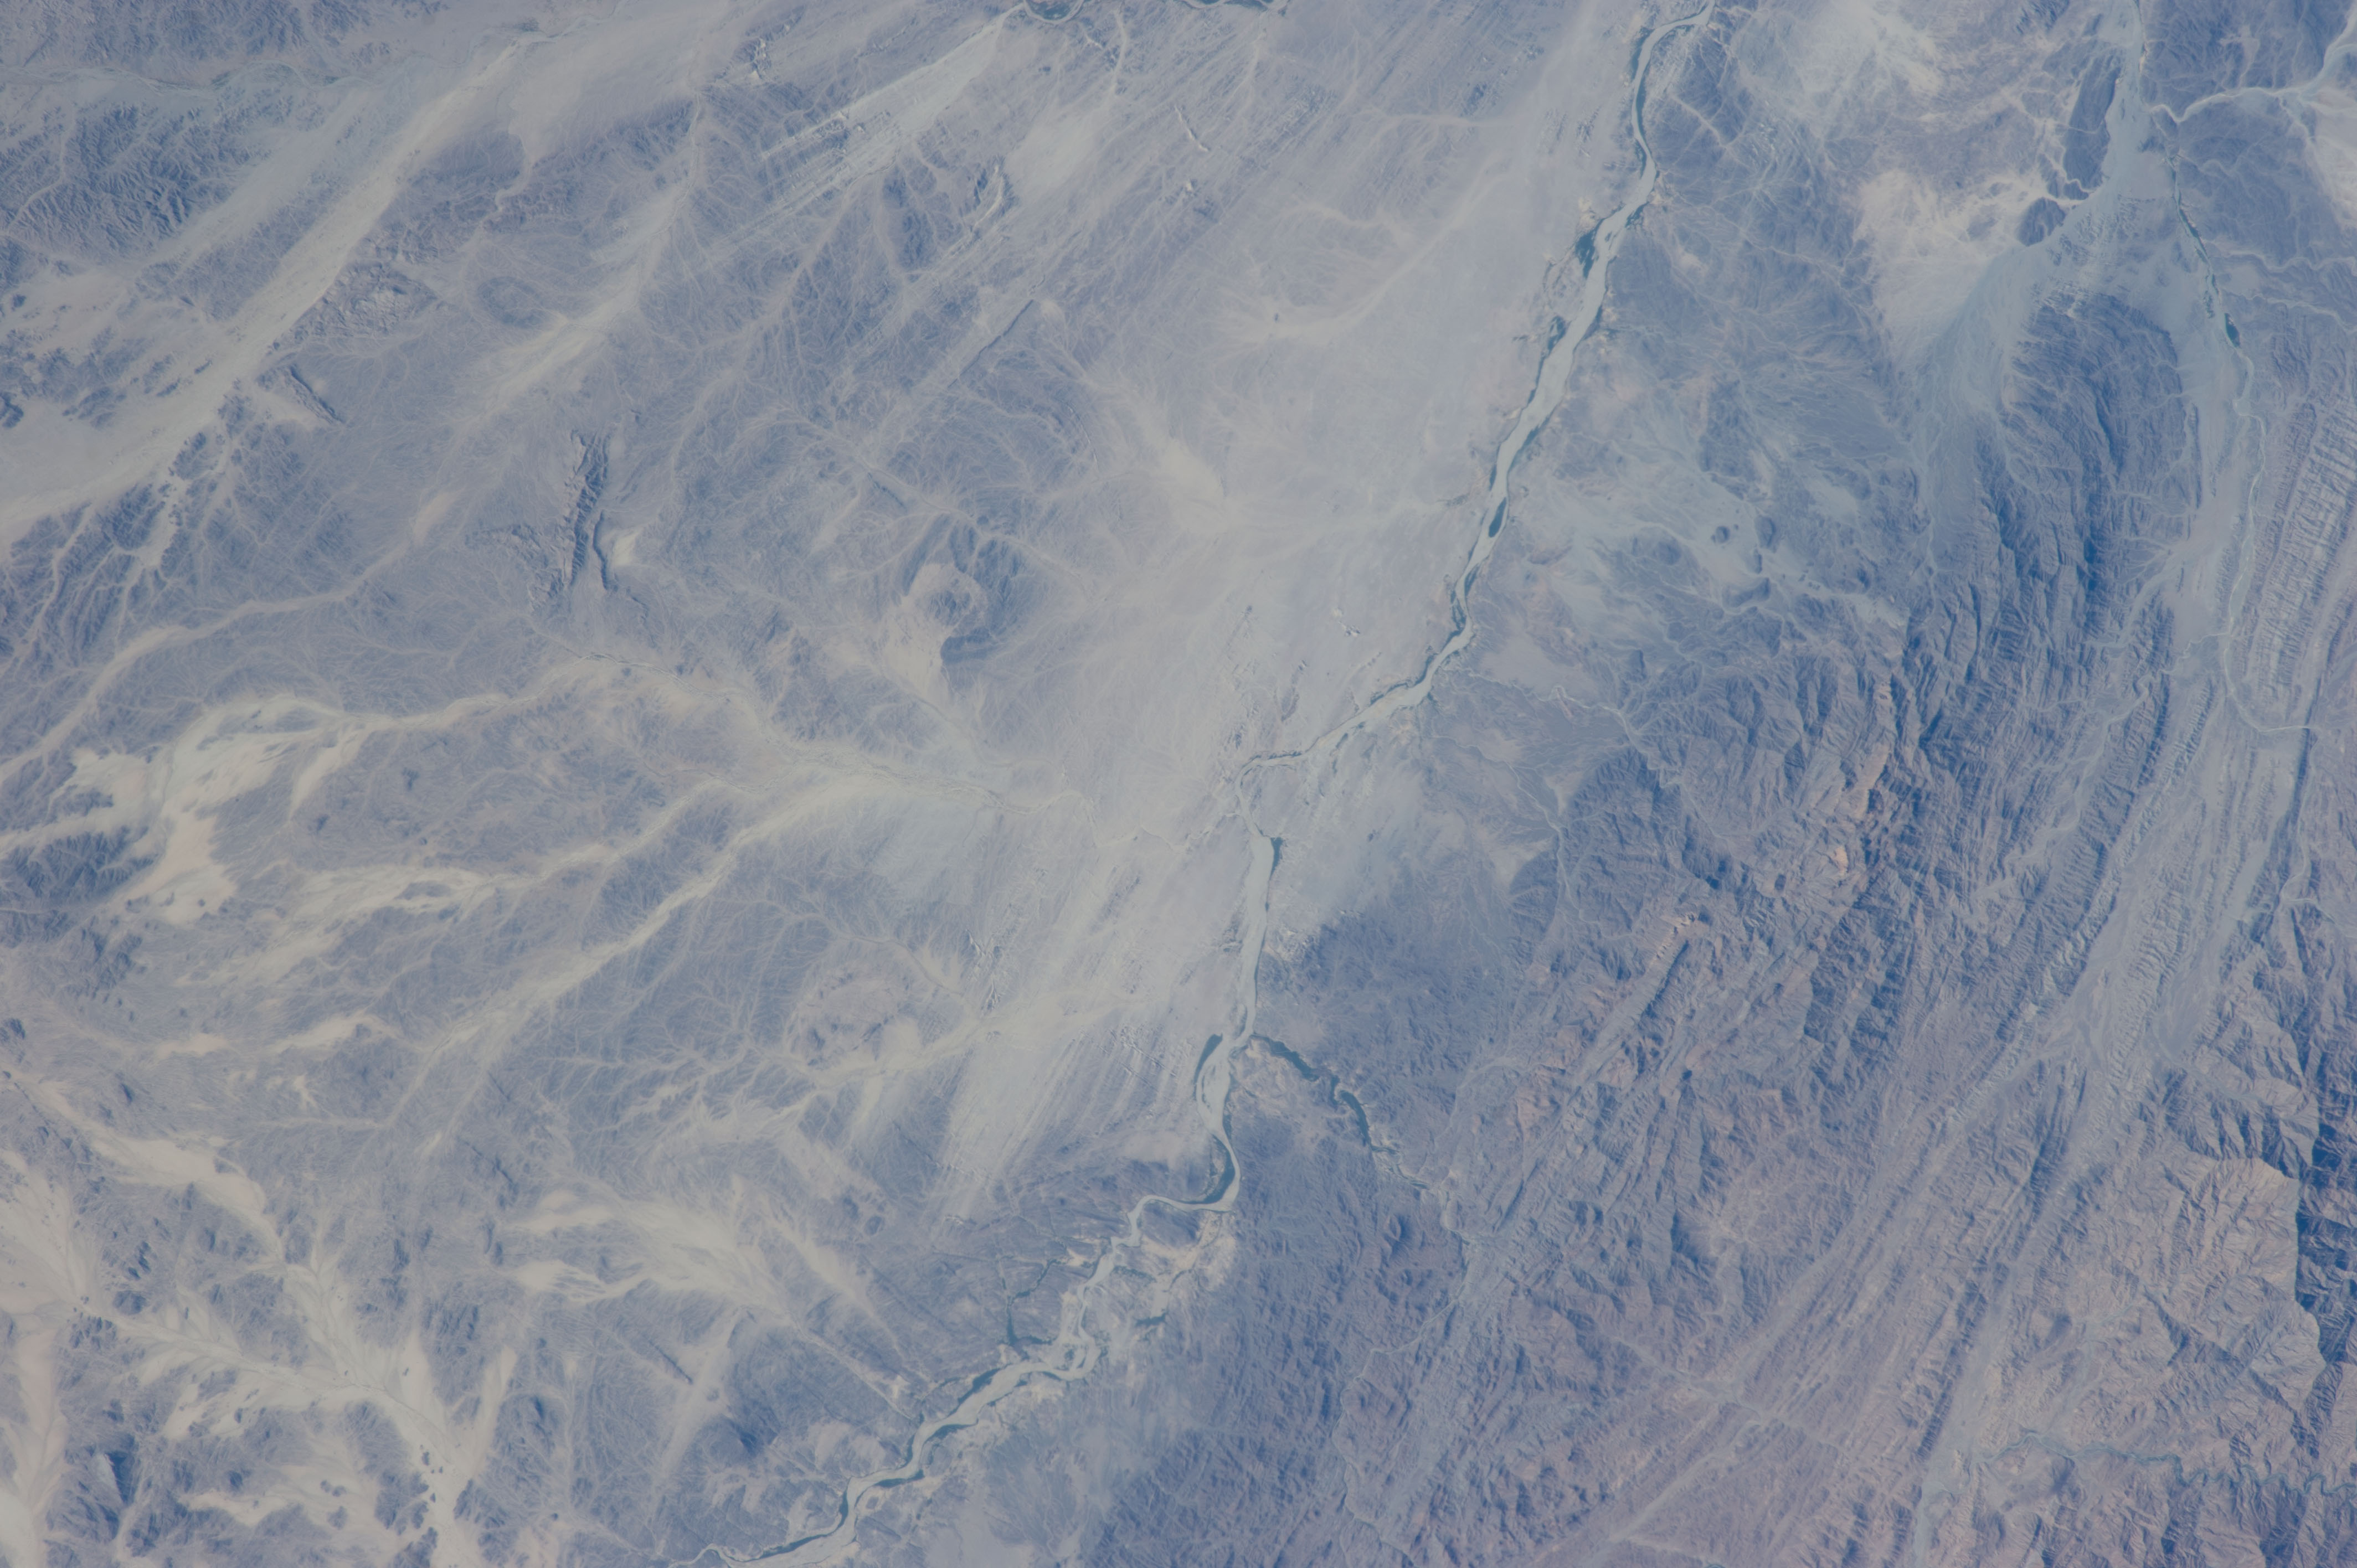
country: SUDAN
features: BARAKA RIVER VALLEY, DESERT, WADIS, MTS., RAVINES
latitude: 17.4
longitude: 37.4
